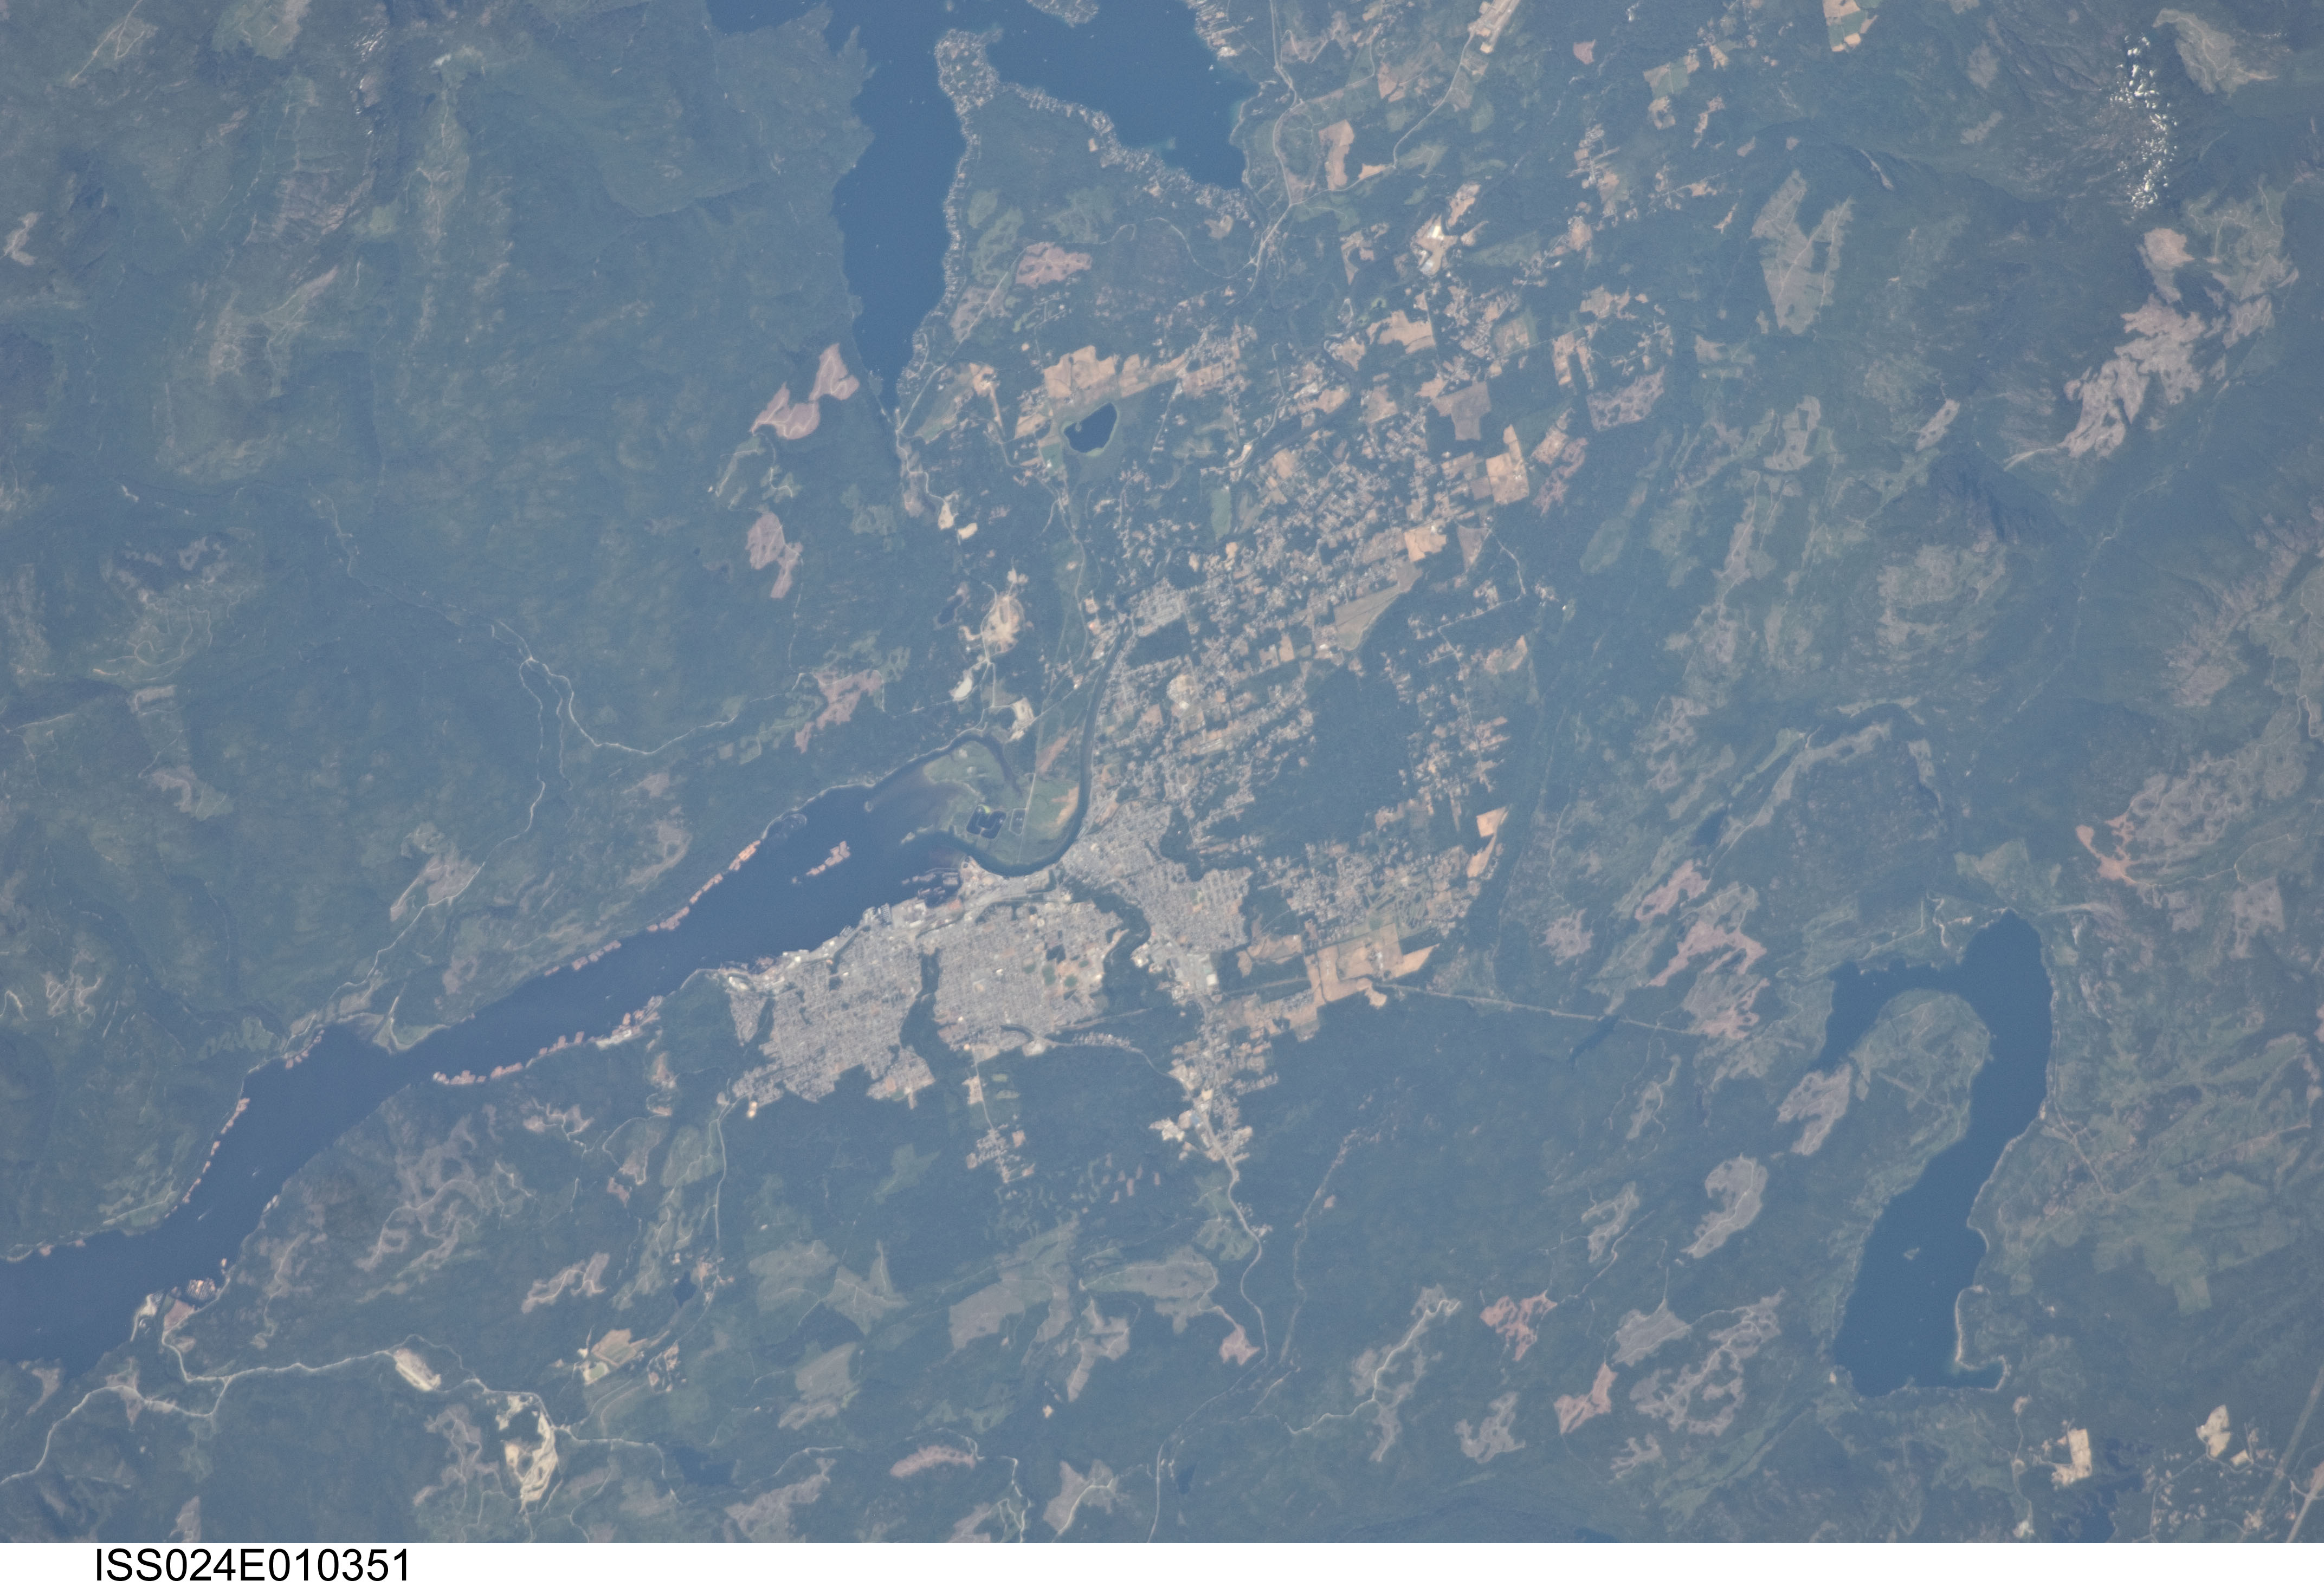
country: CANADA-BC
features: PORT ALBERNI, INLET, FOREST, MTS., L.
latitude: 49.3
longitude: -124.8
